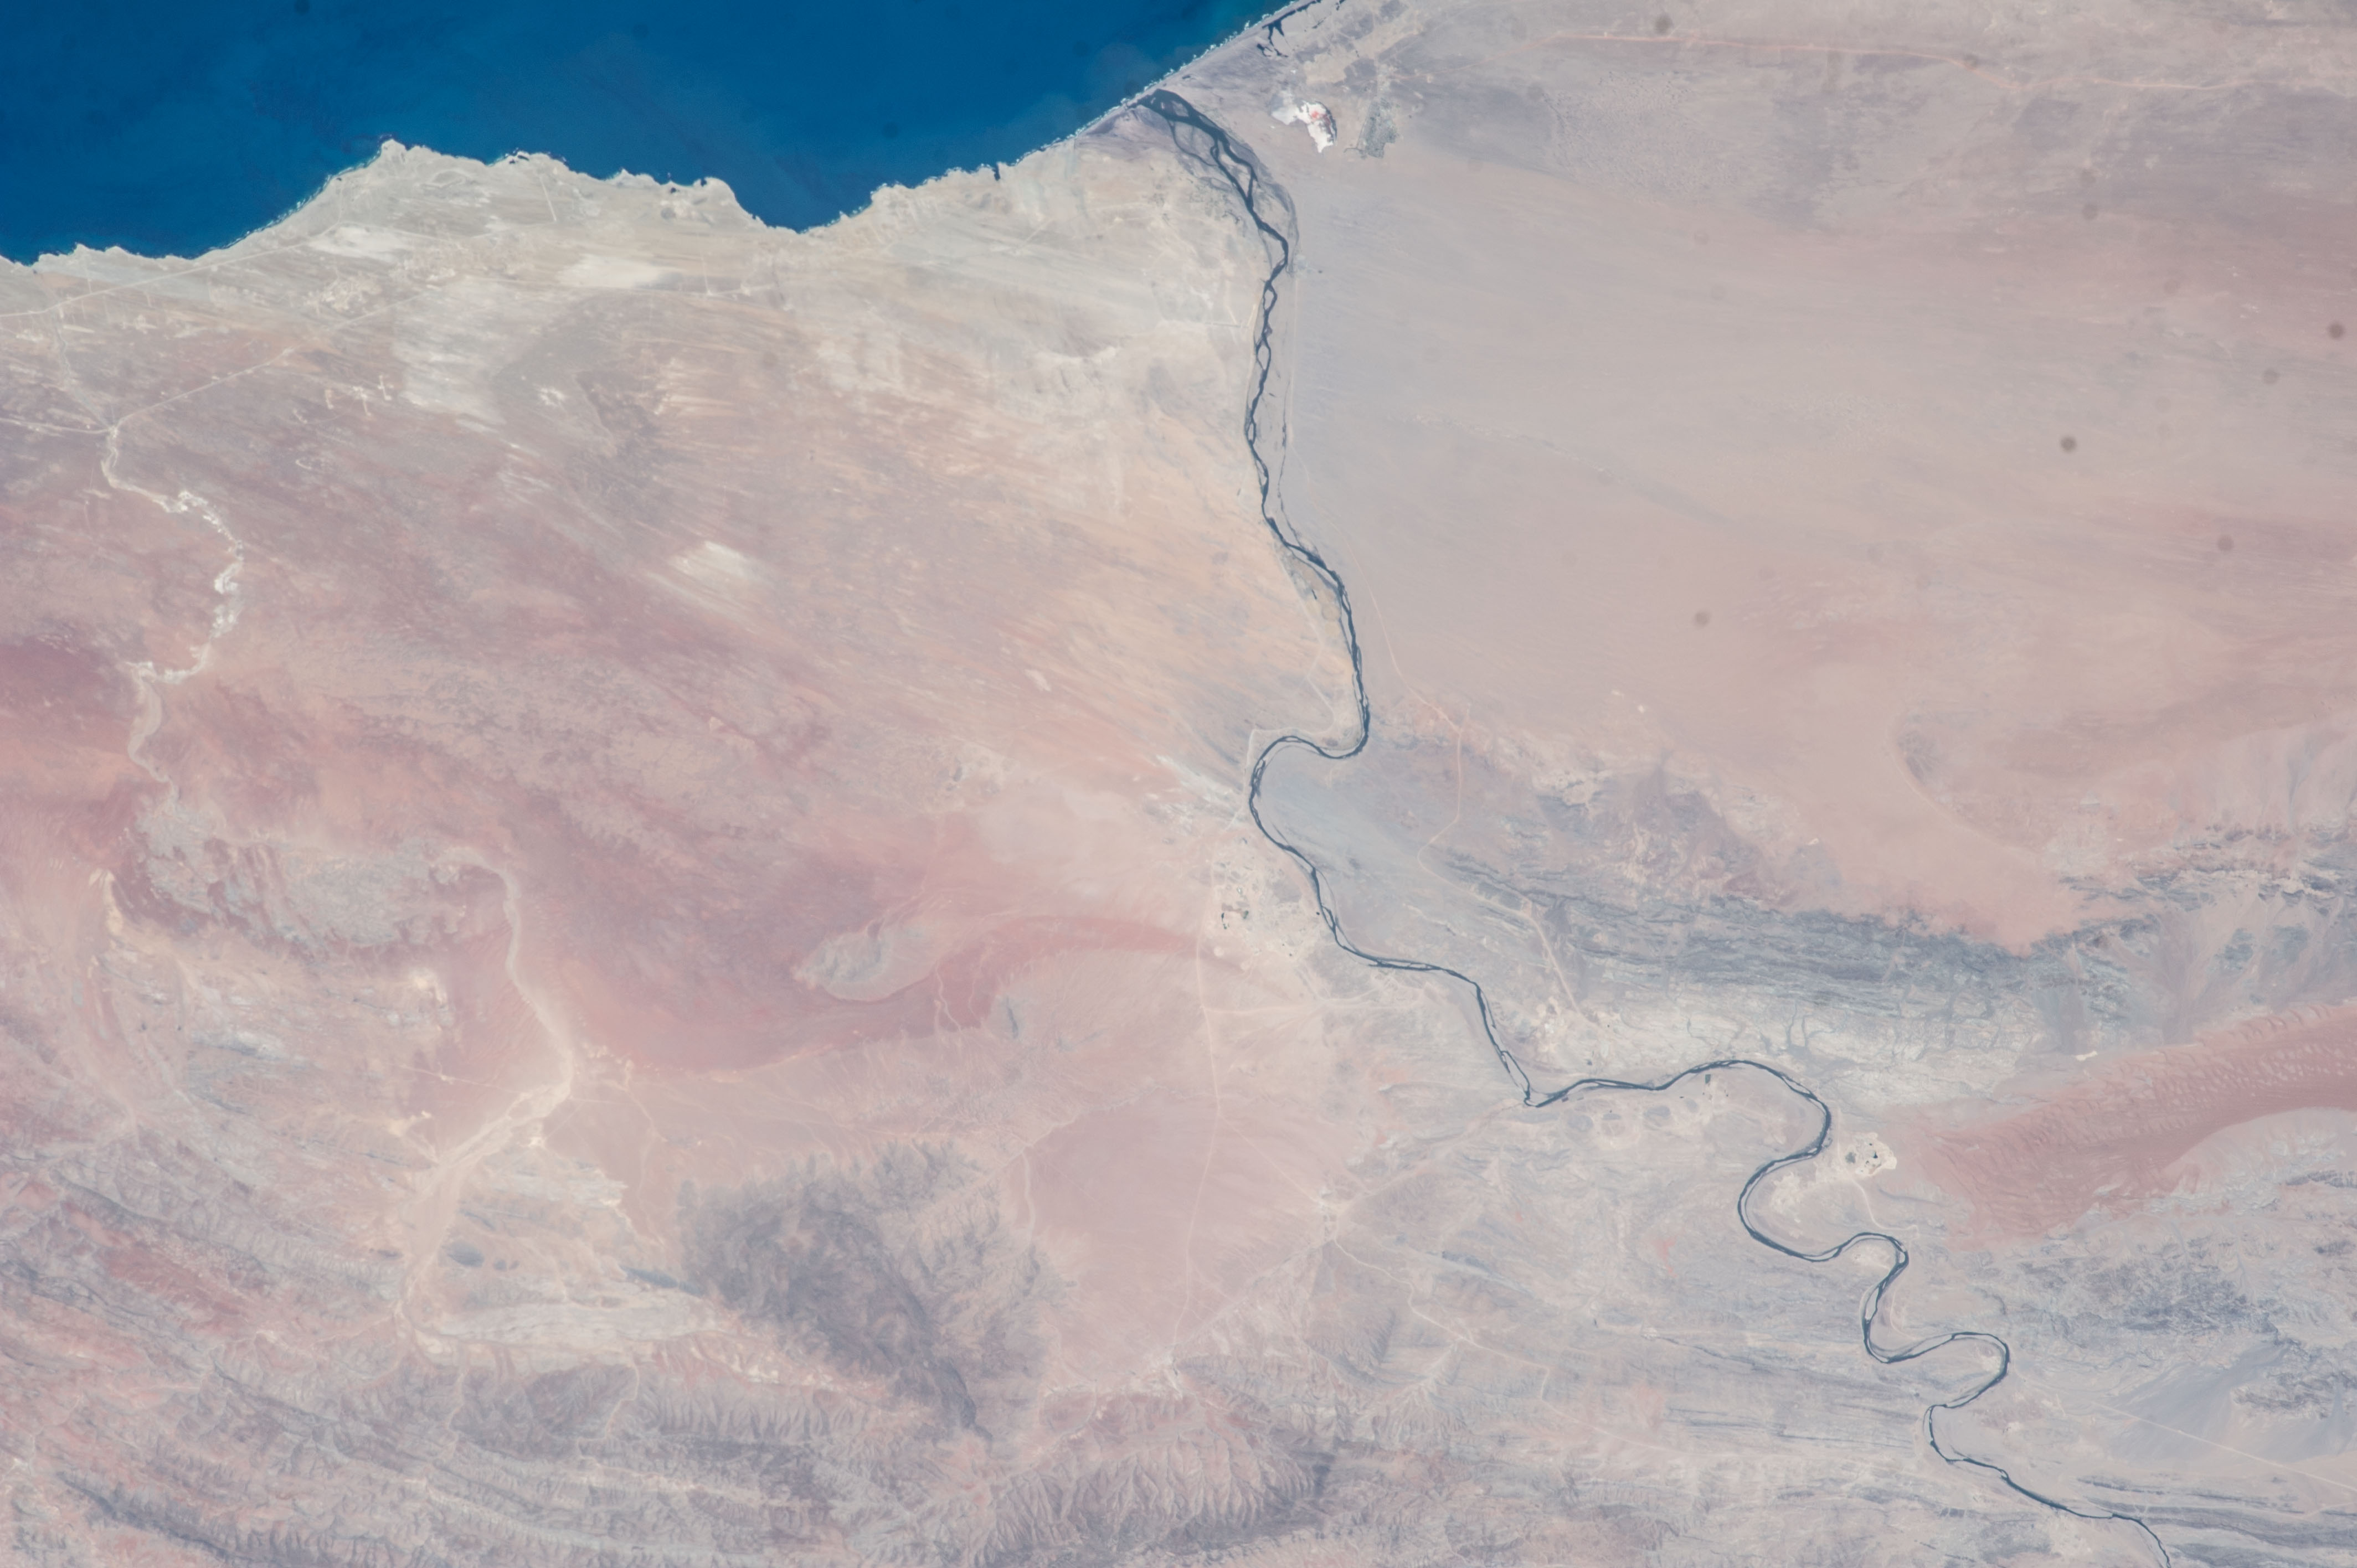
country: REPUBLIC SOUTH AFRICA
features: DESERT, SAND DUNES, ORANGE R.
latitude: -28.5
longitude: 16.8
